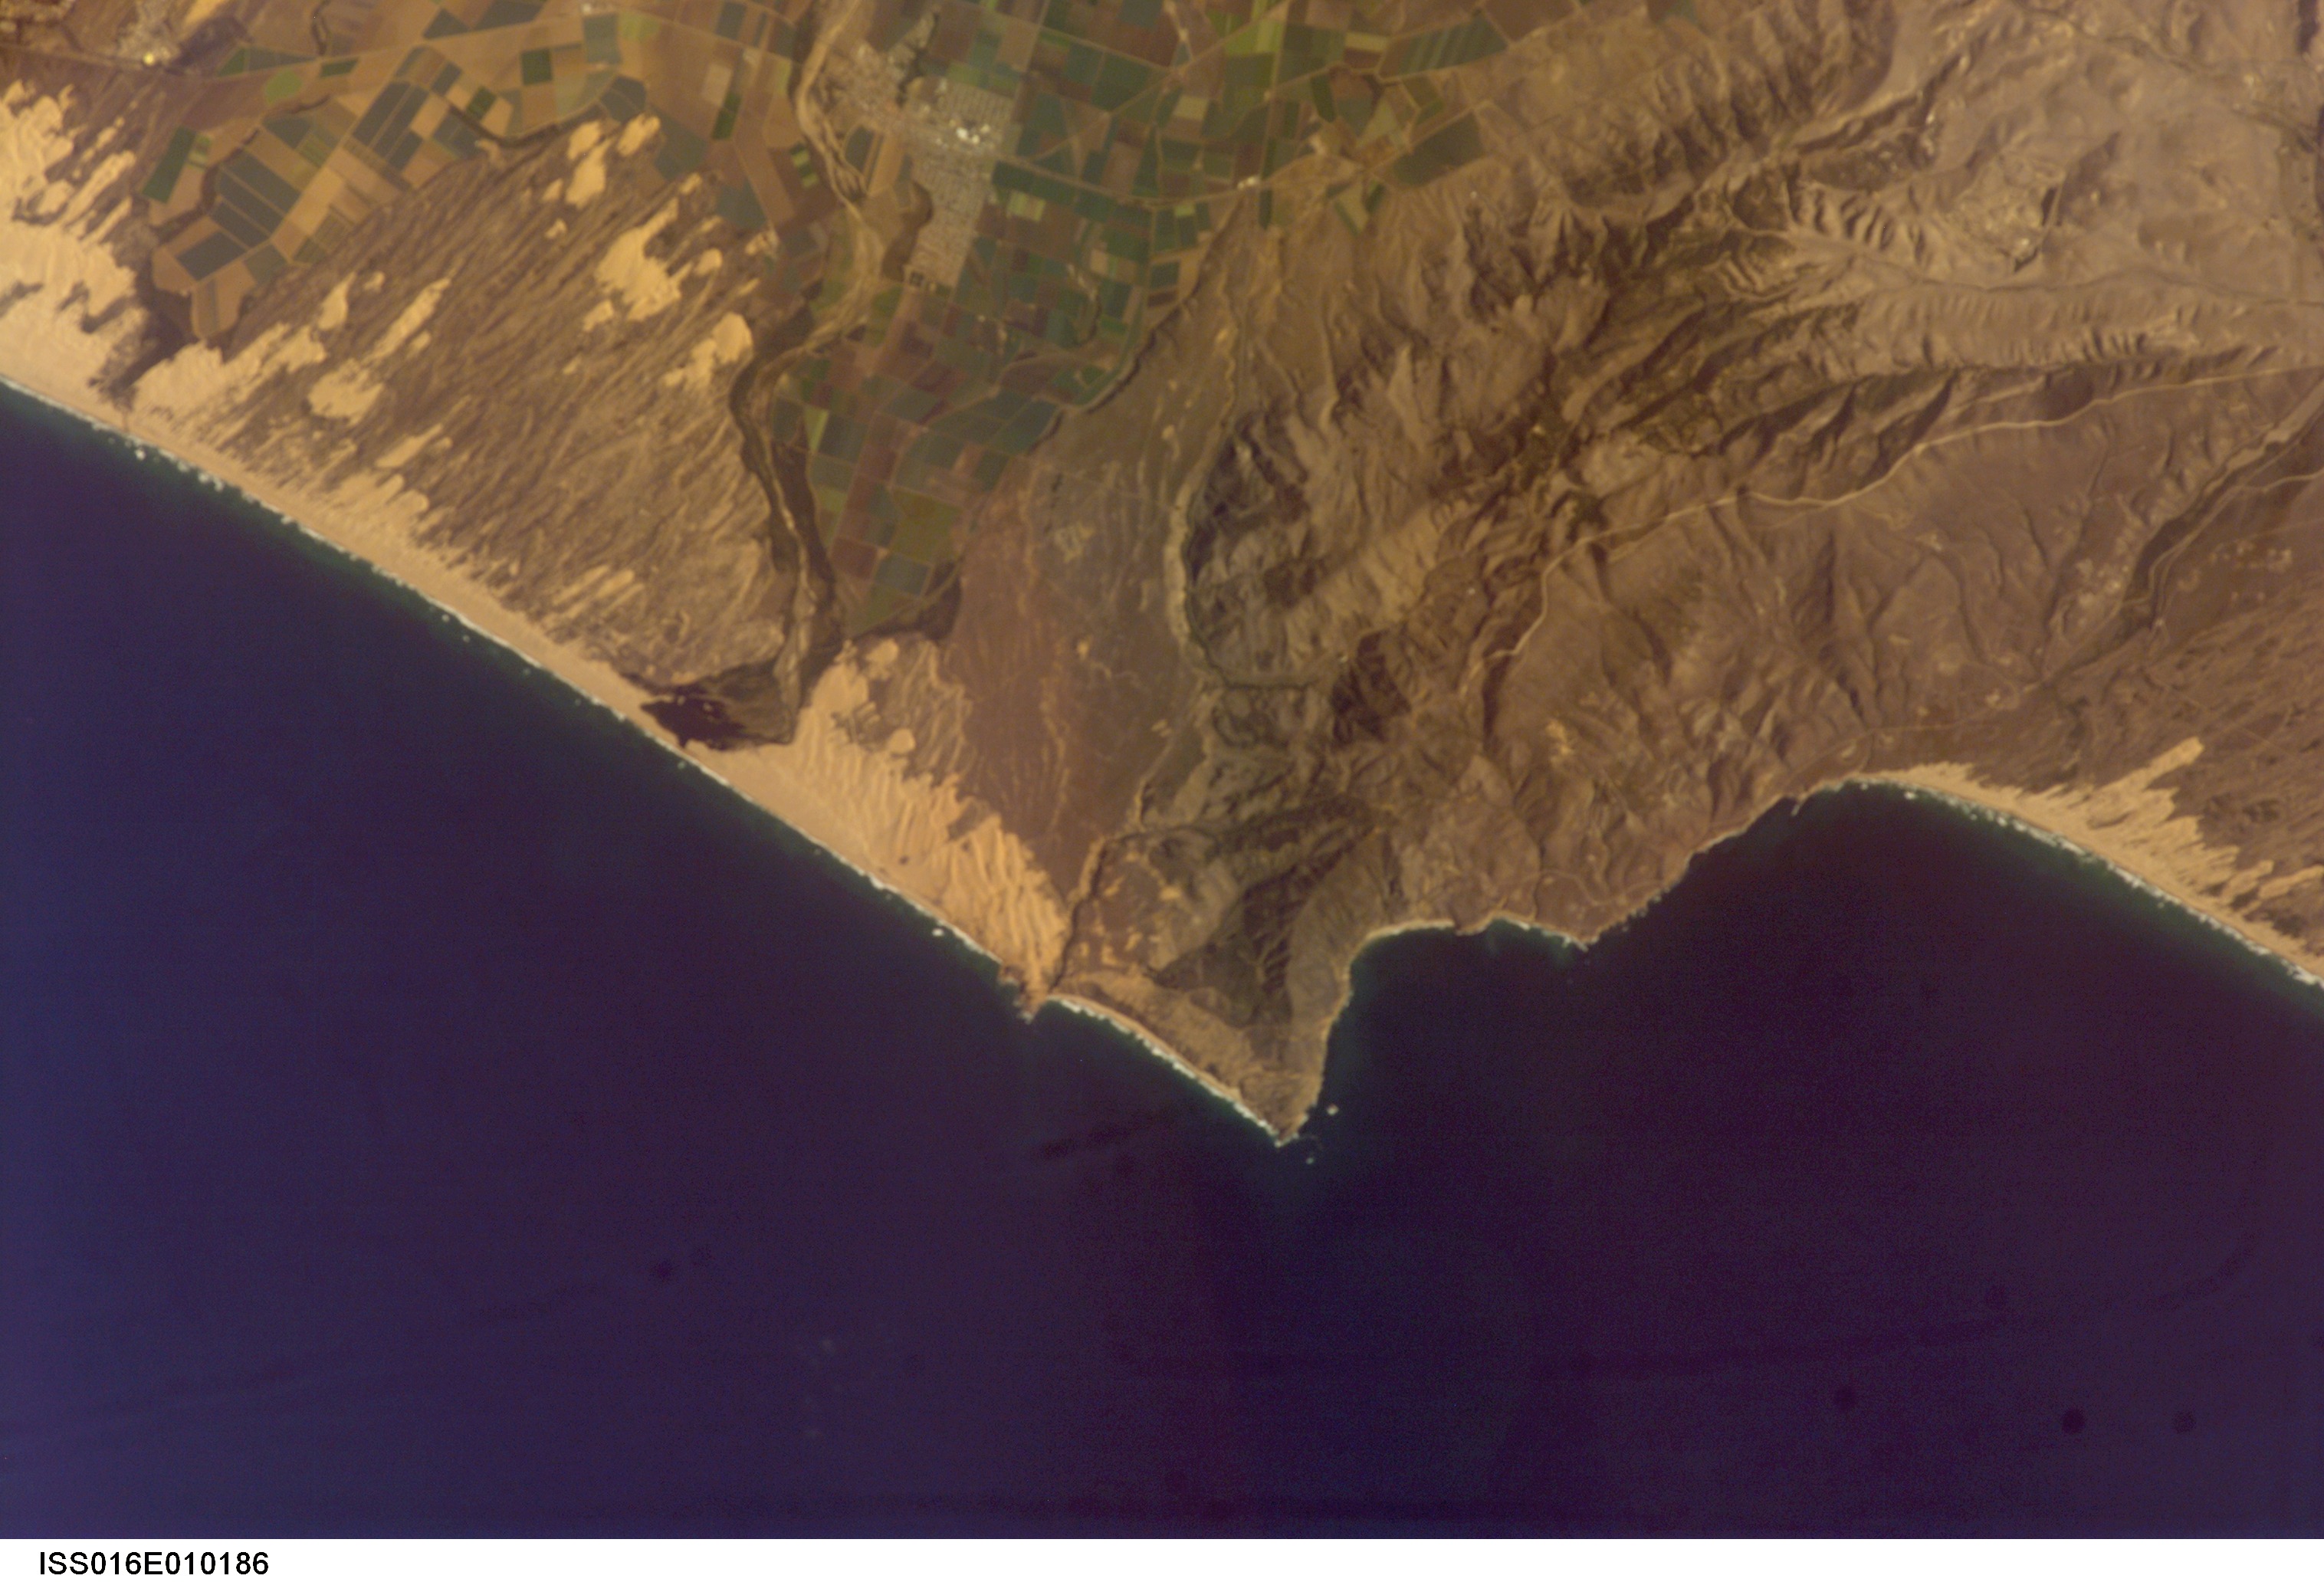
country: USA-CALIFORNIA
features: COASTAL DUNES, SANTA MARIA RIVER, AGR.
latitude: 34.9
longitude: -120.6
